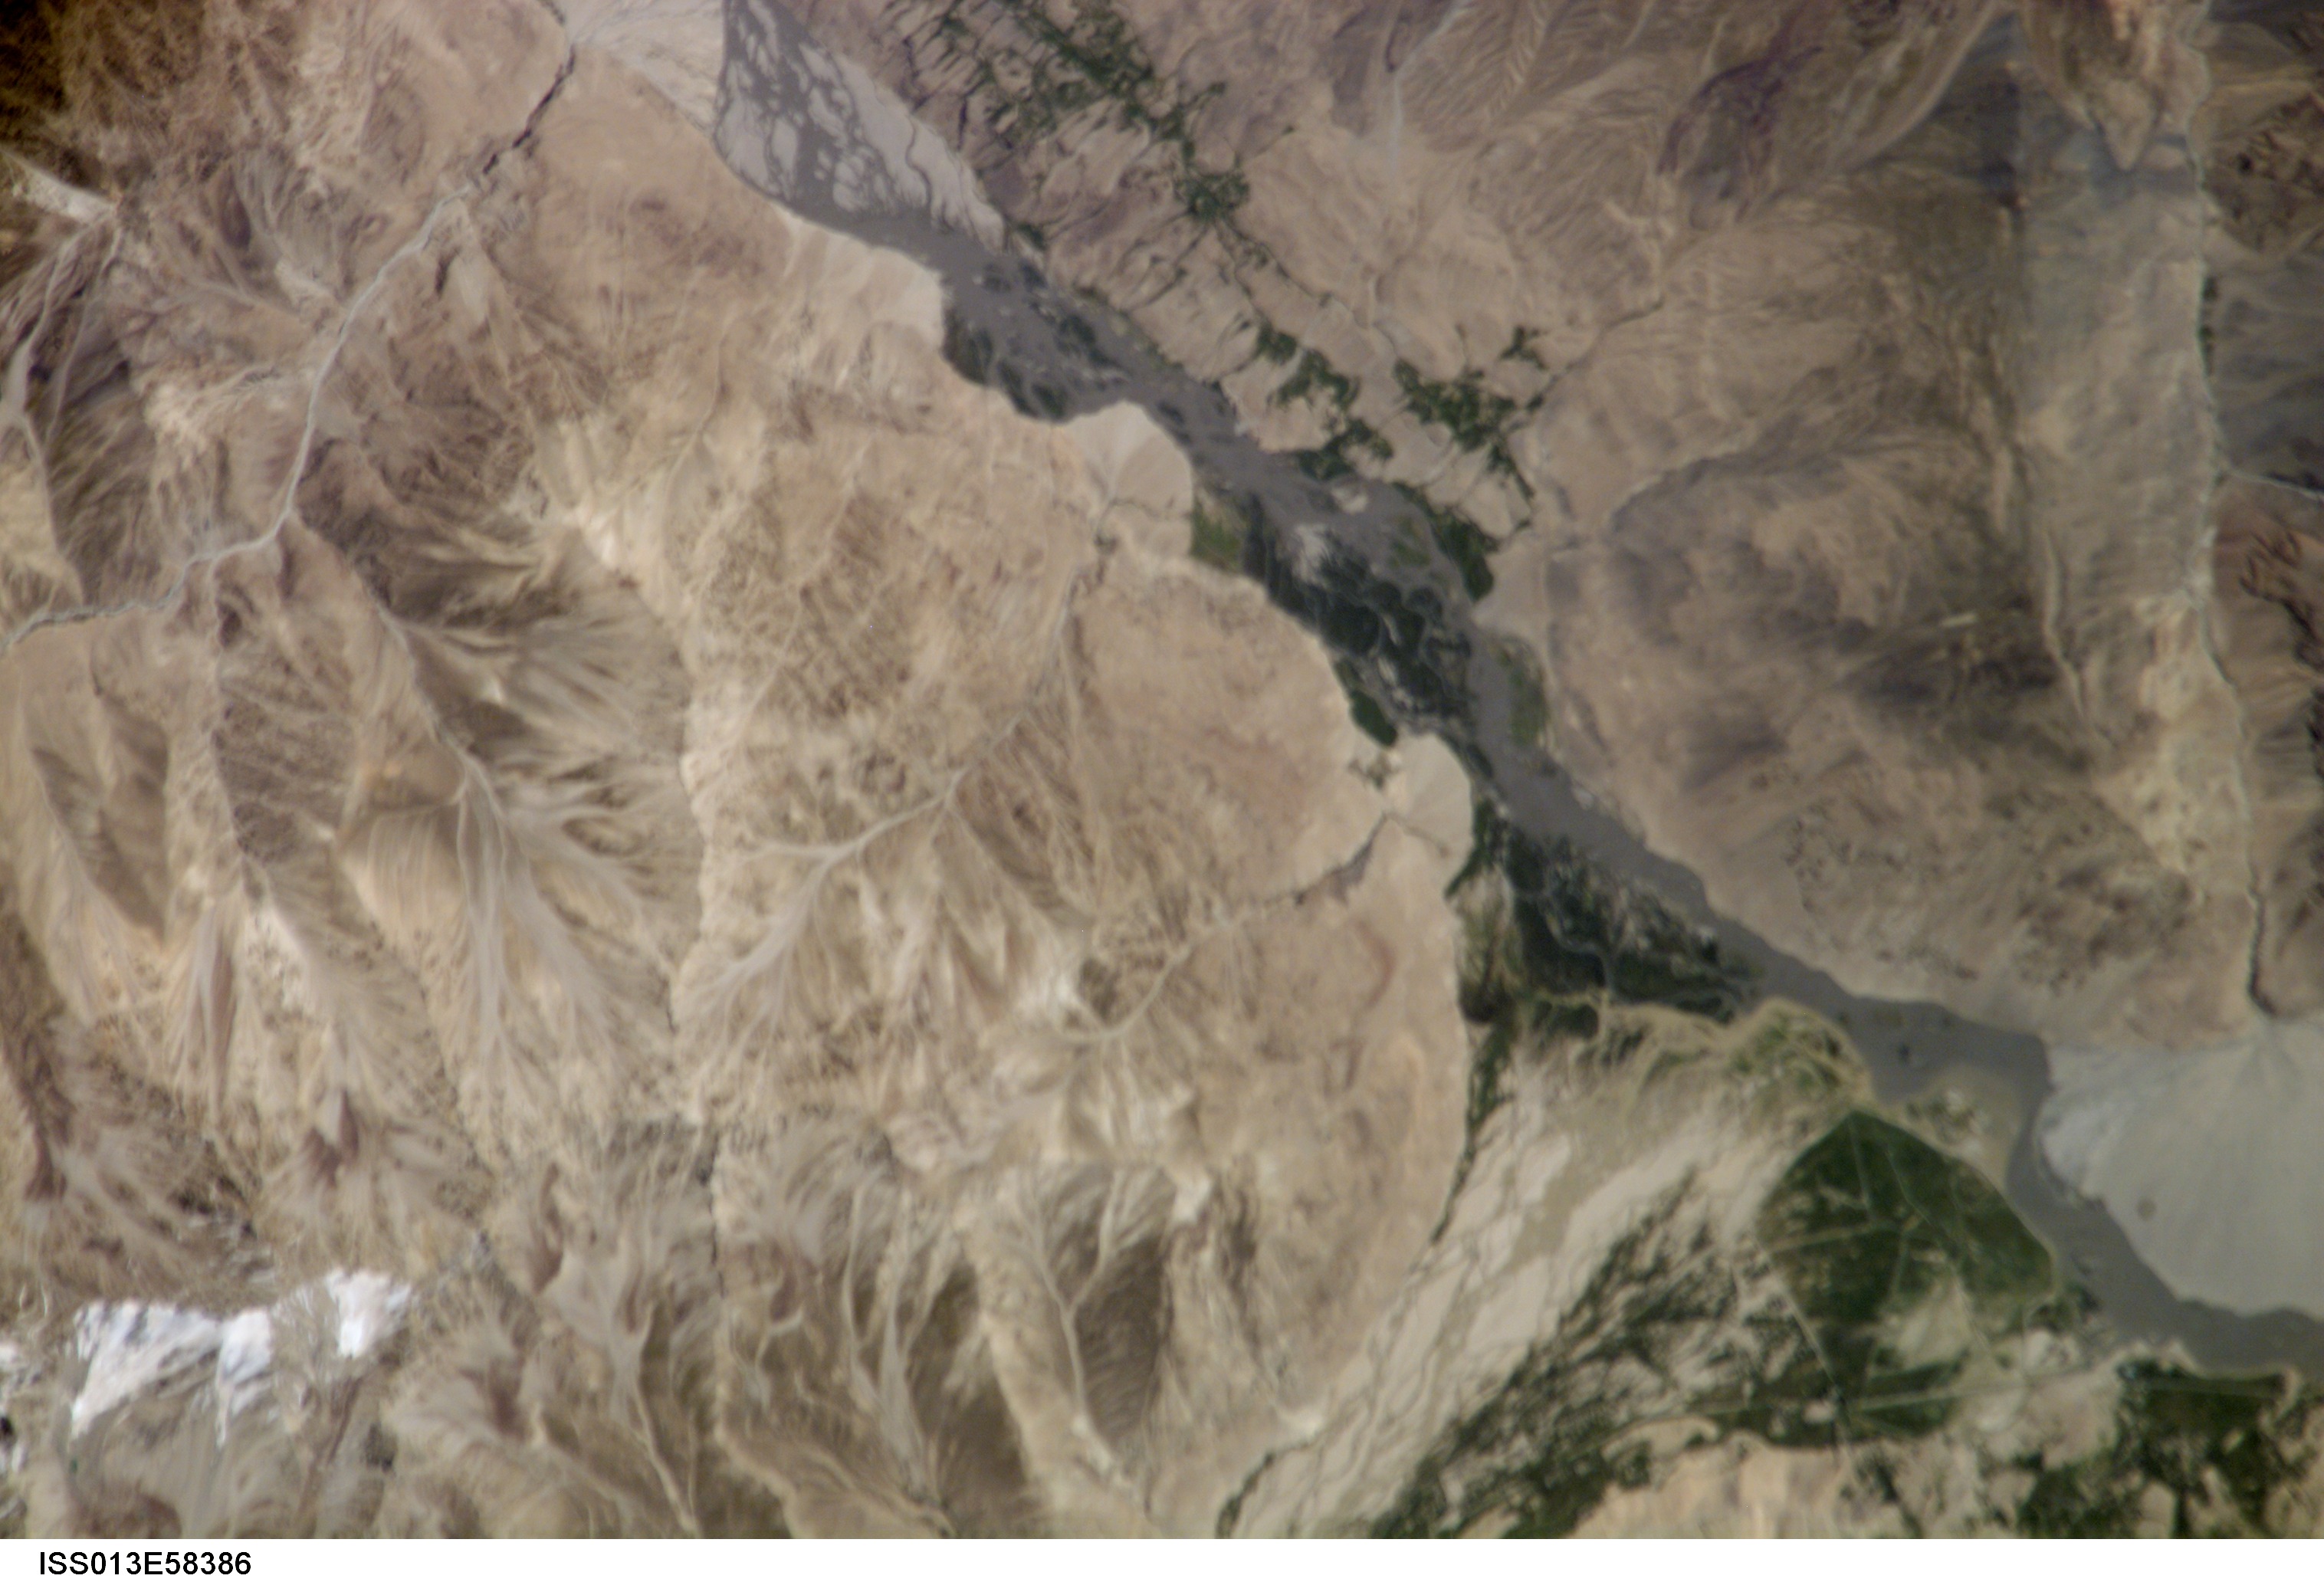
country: AFGHANISTAN
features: OSKU RIVER, RAVINES
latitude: 37.0
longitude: 72.6
